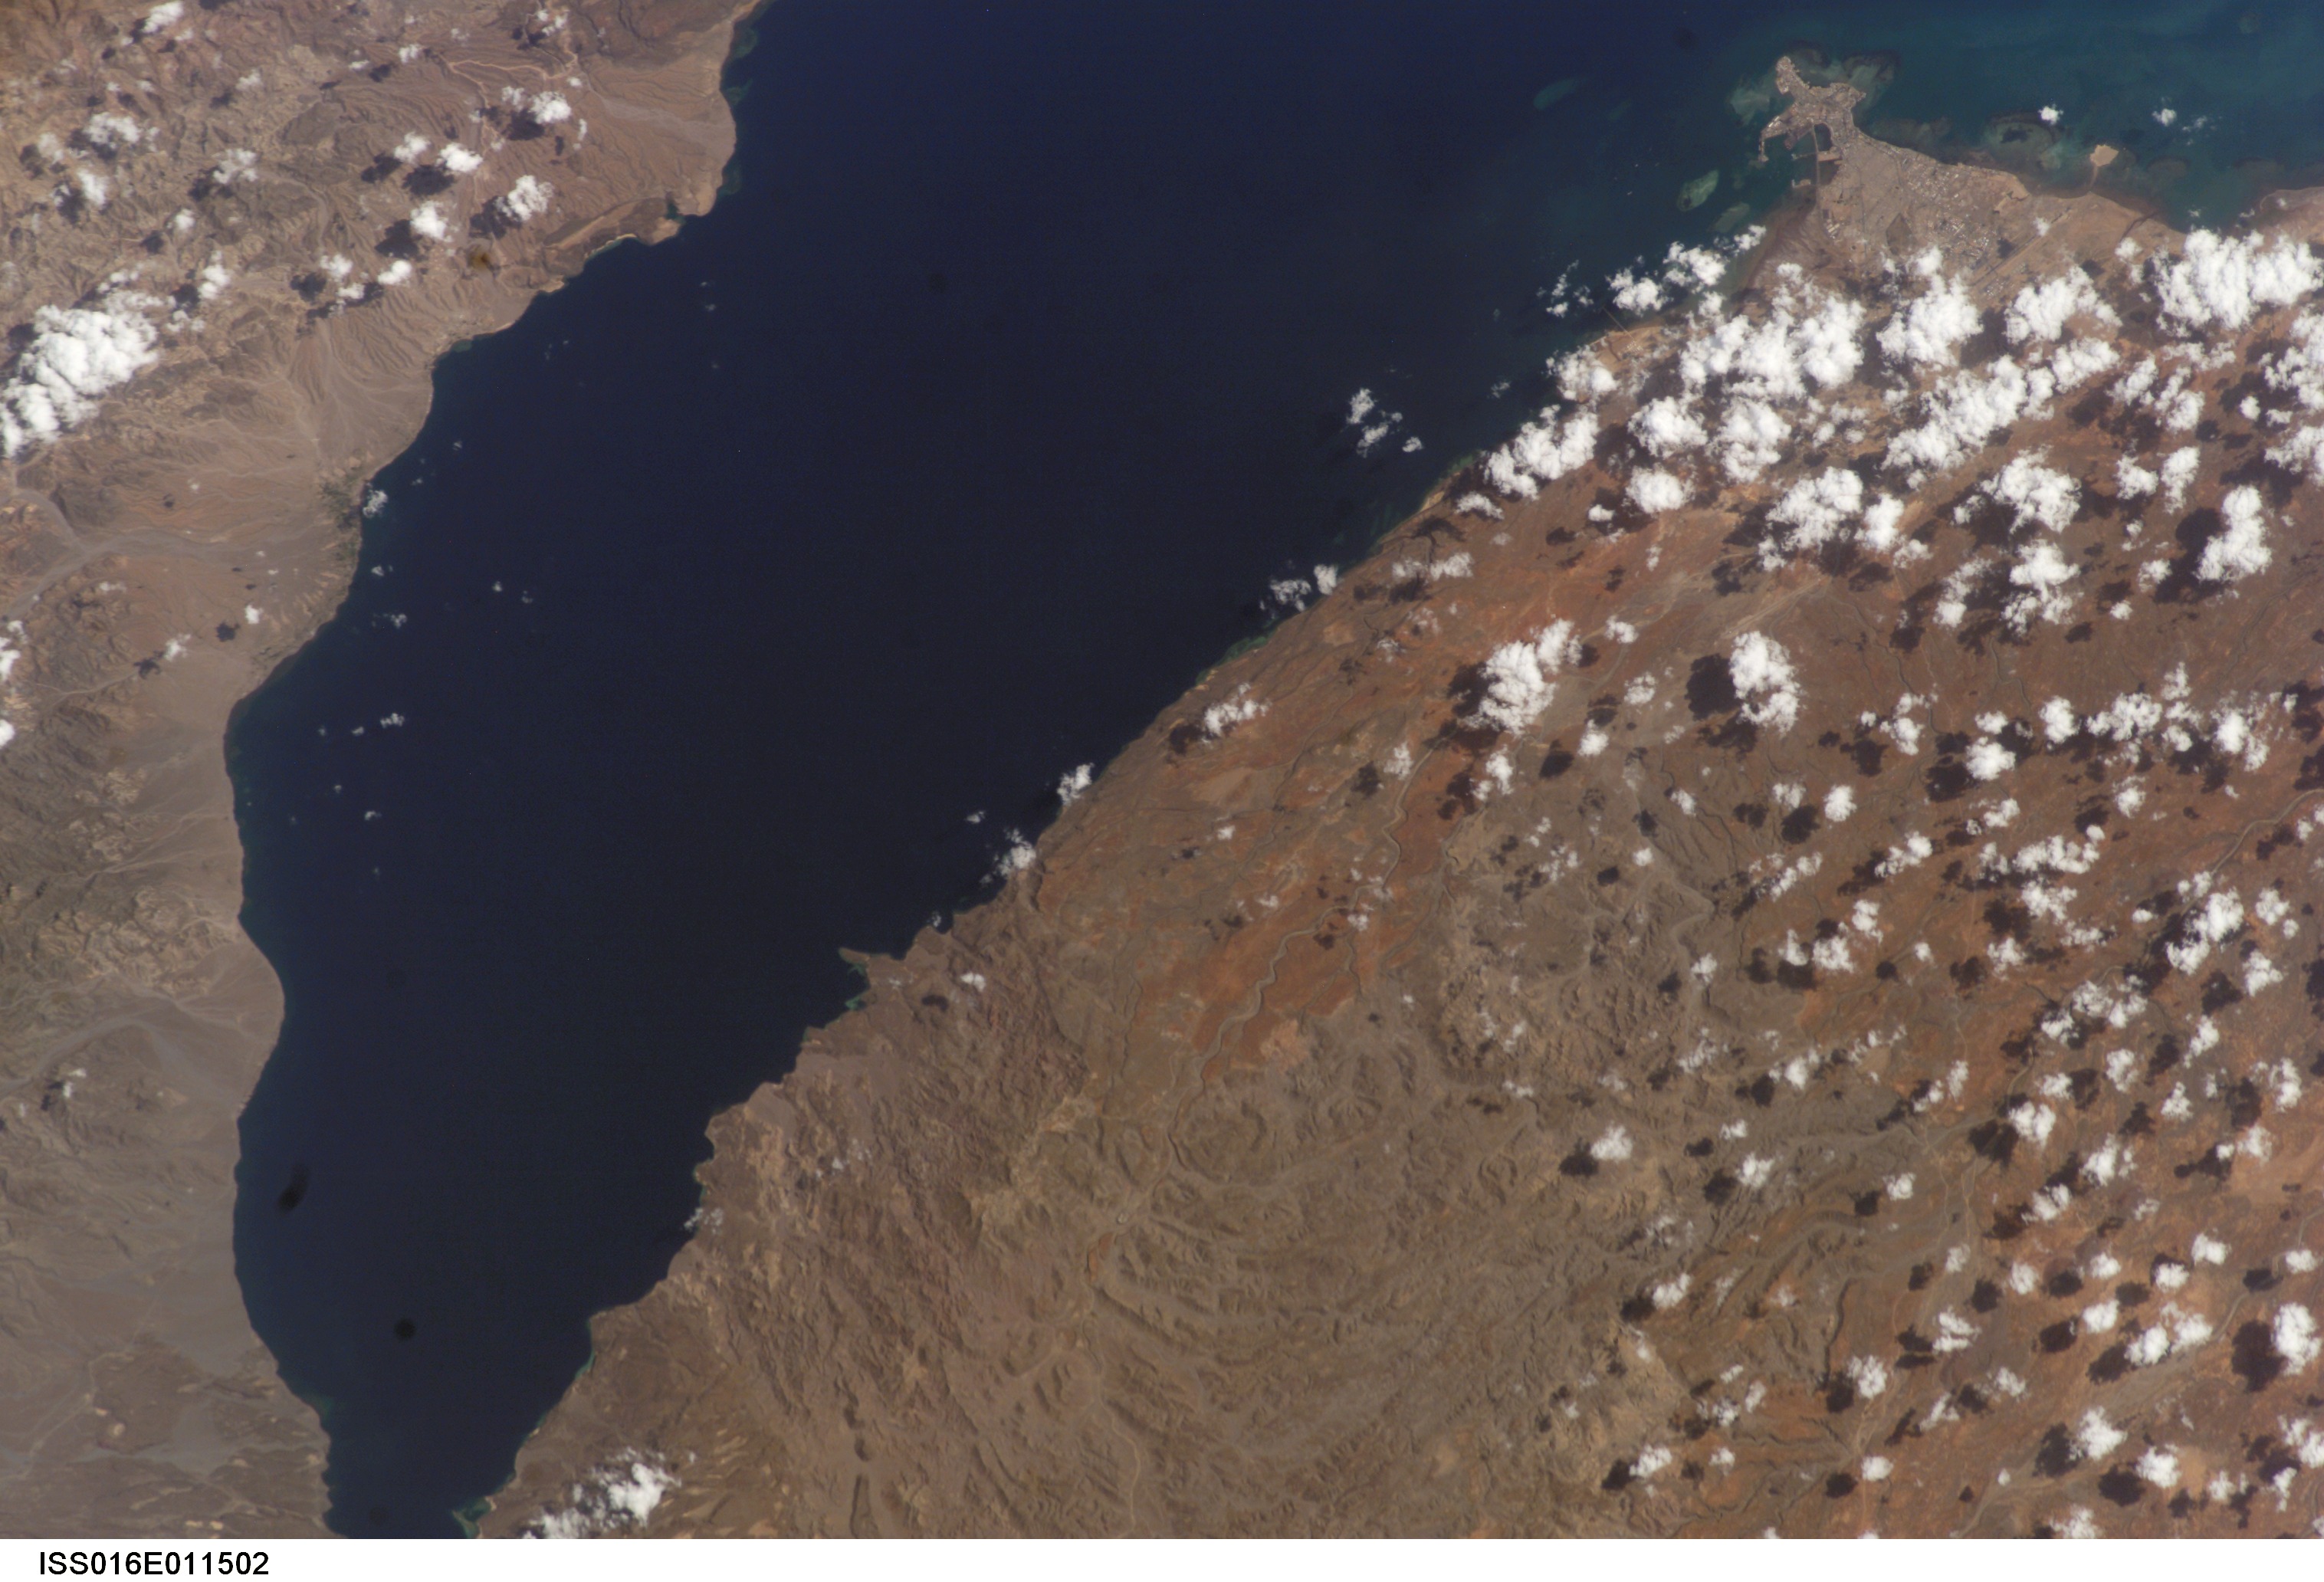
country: DJIBOUTI
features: GULF OF TADJOURA, DJIBOUTI
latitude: 11.5
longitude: 43.0
